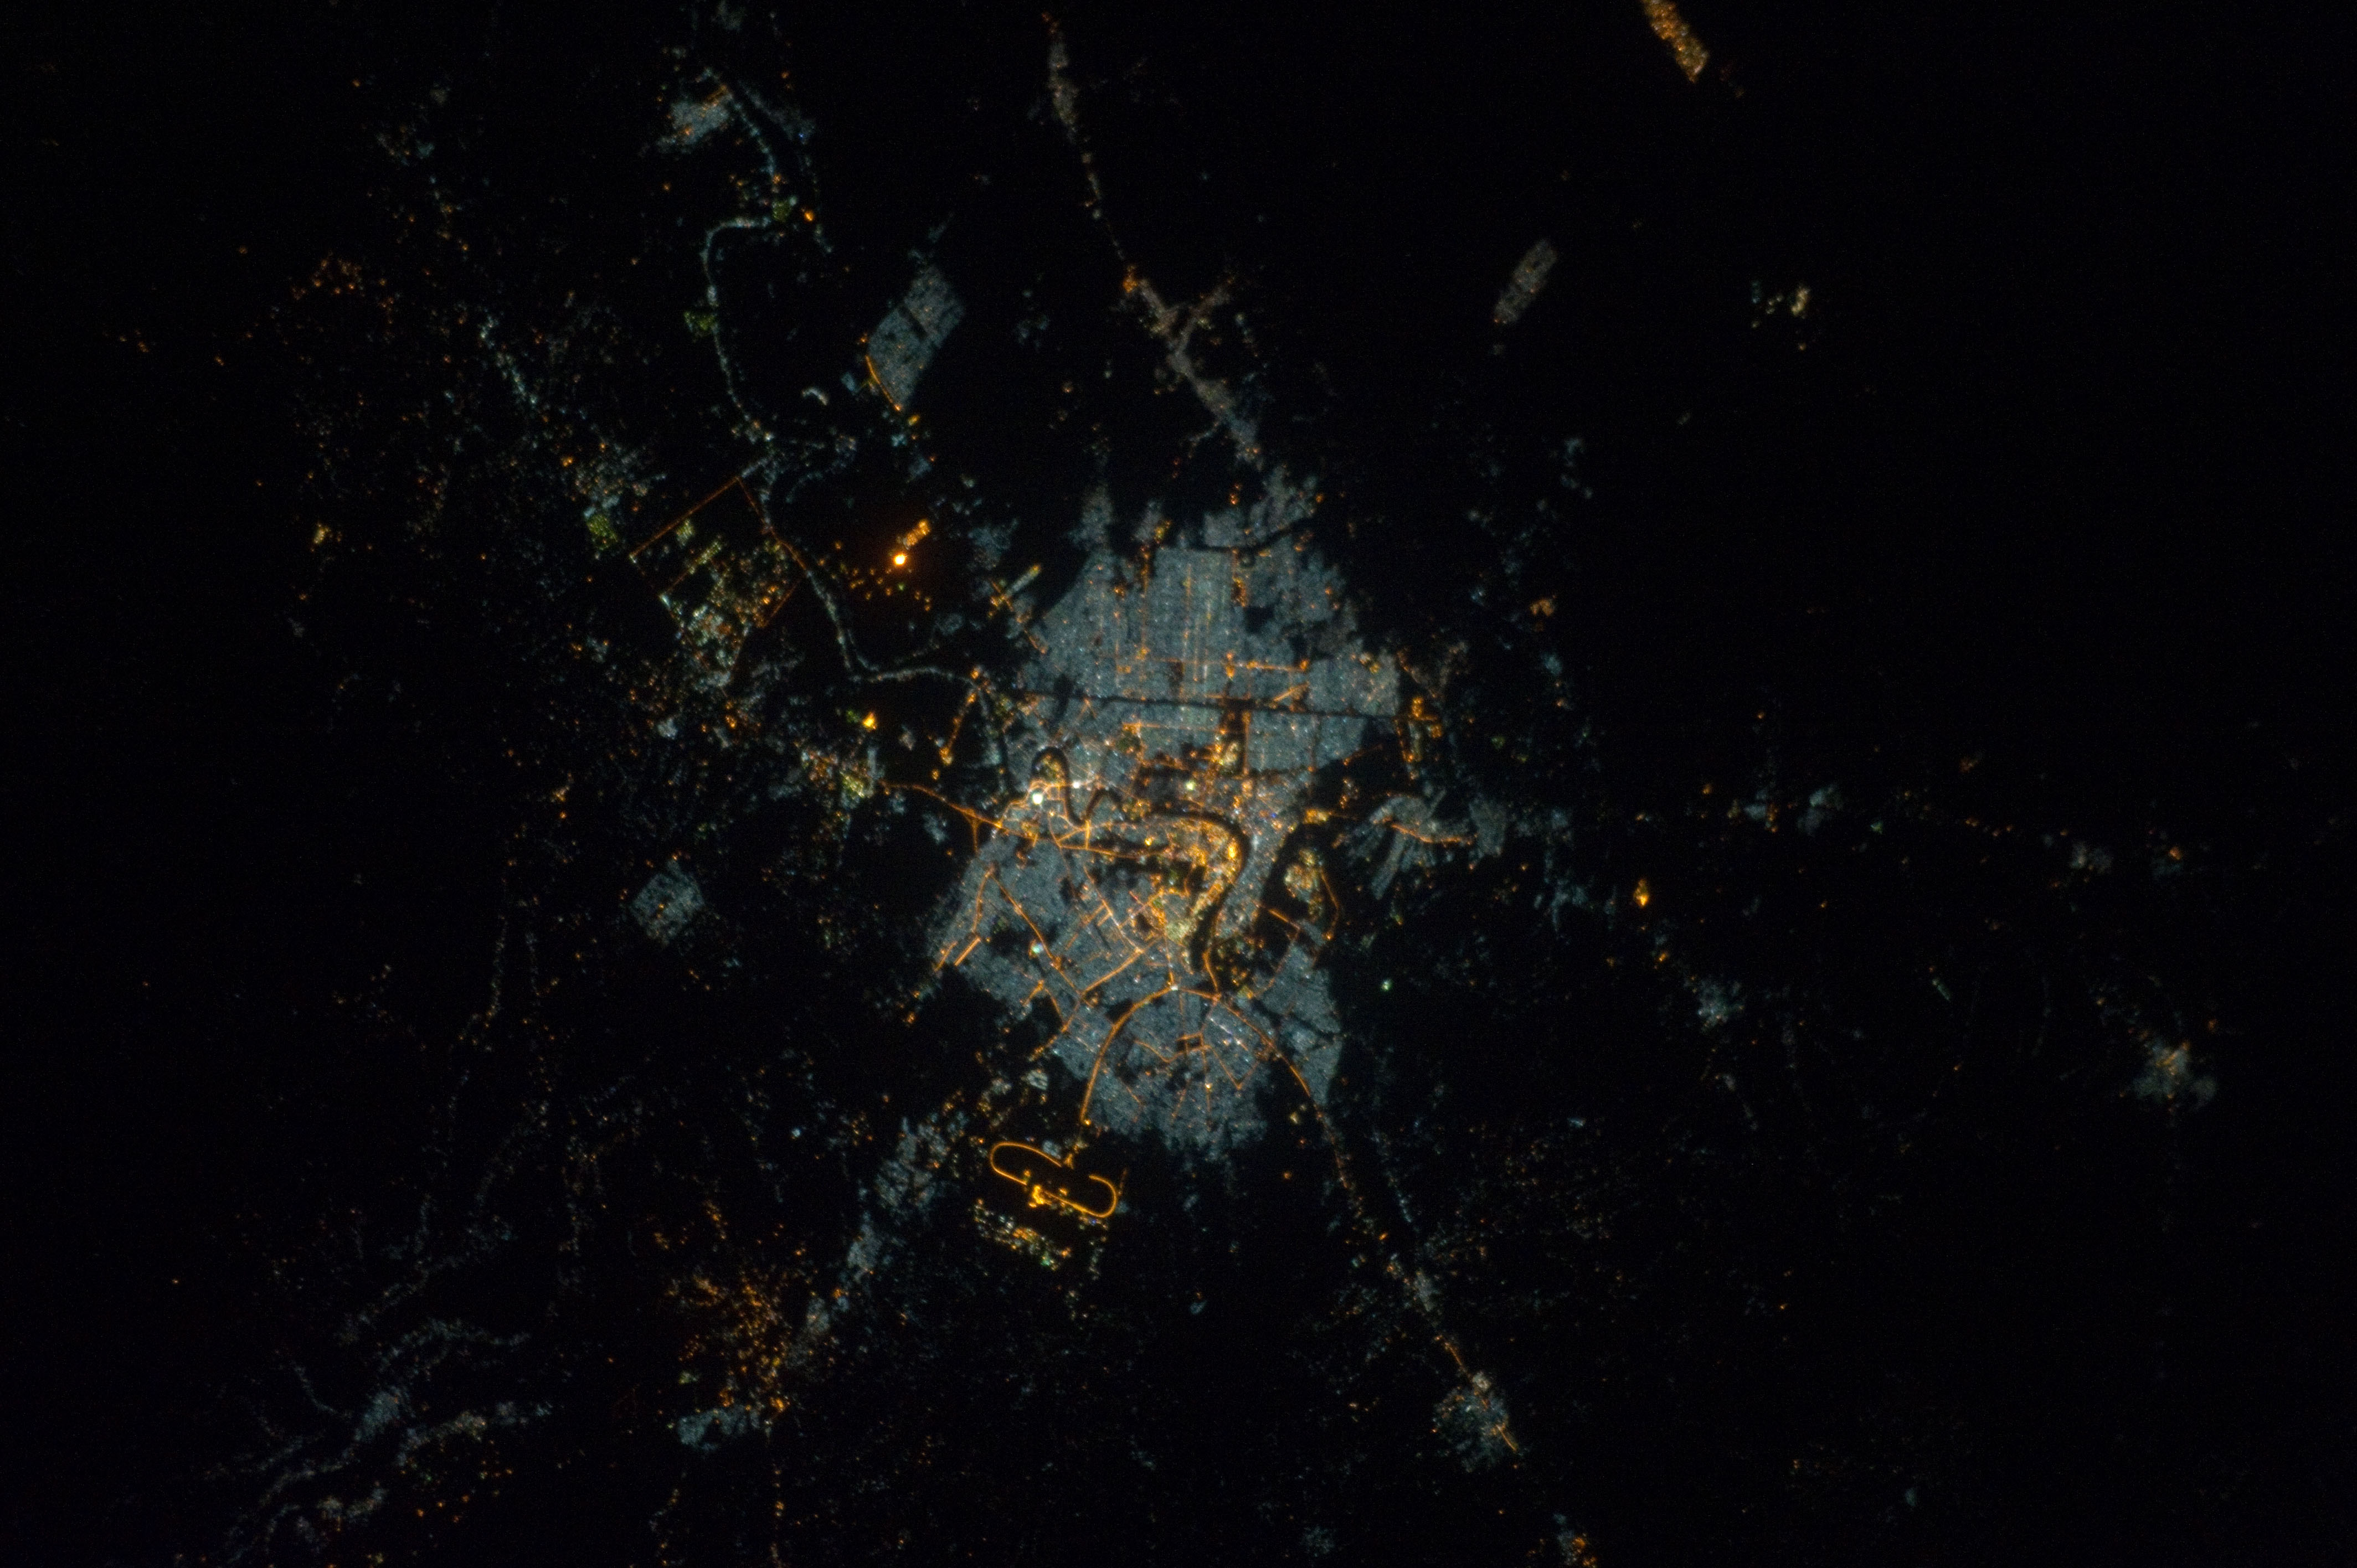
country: IRAQ
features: BAGHDAD AT NIGHT, AIRPORT AREA, ROADS
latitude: 33.3
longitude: 44.3
